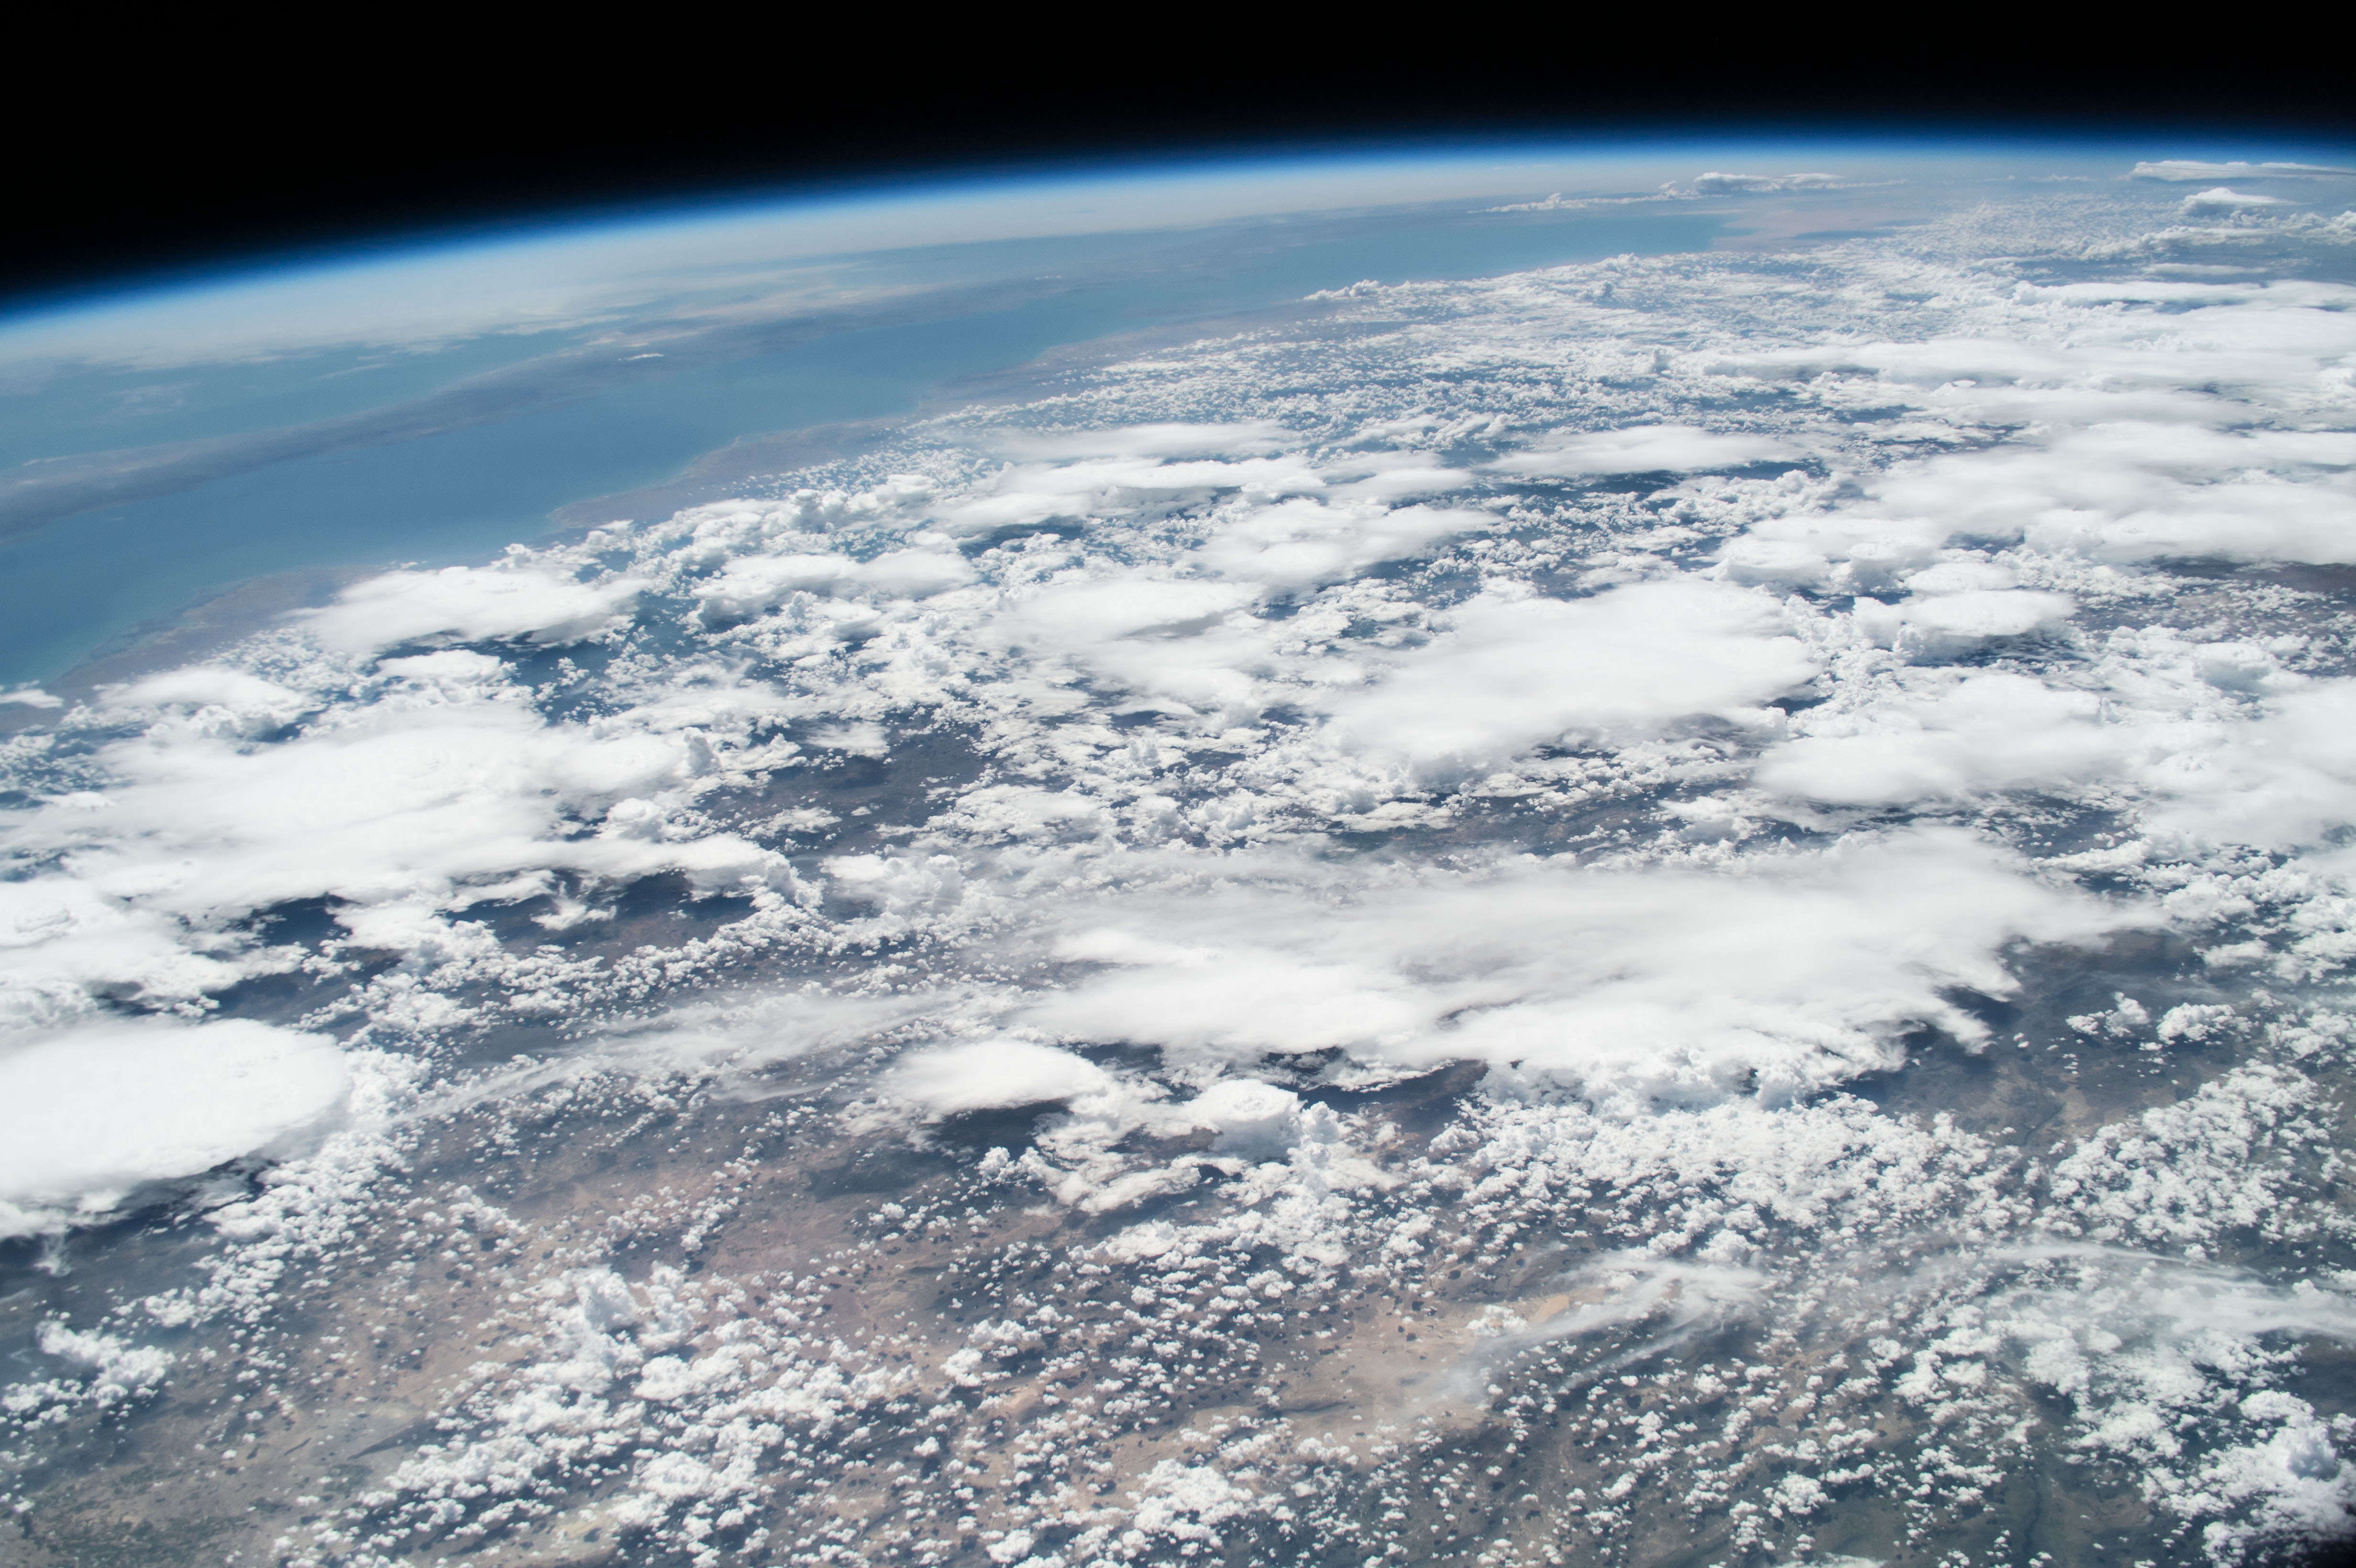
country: MEXICO
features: CLOUDS, GULF OF CALIFORNIA, BAJA CALIFORNIA SUR, SONORA, SINALOA, PACIFIC OCEAN
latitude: 29.5
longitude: -106.5
